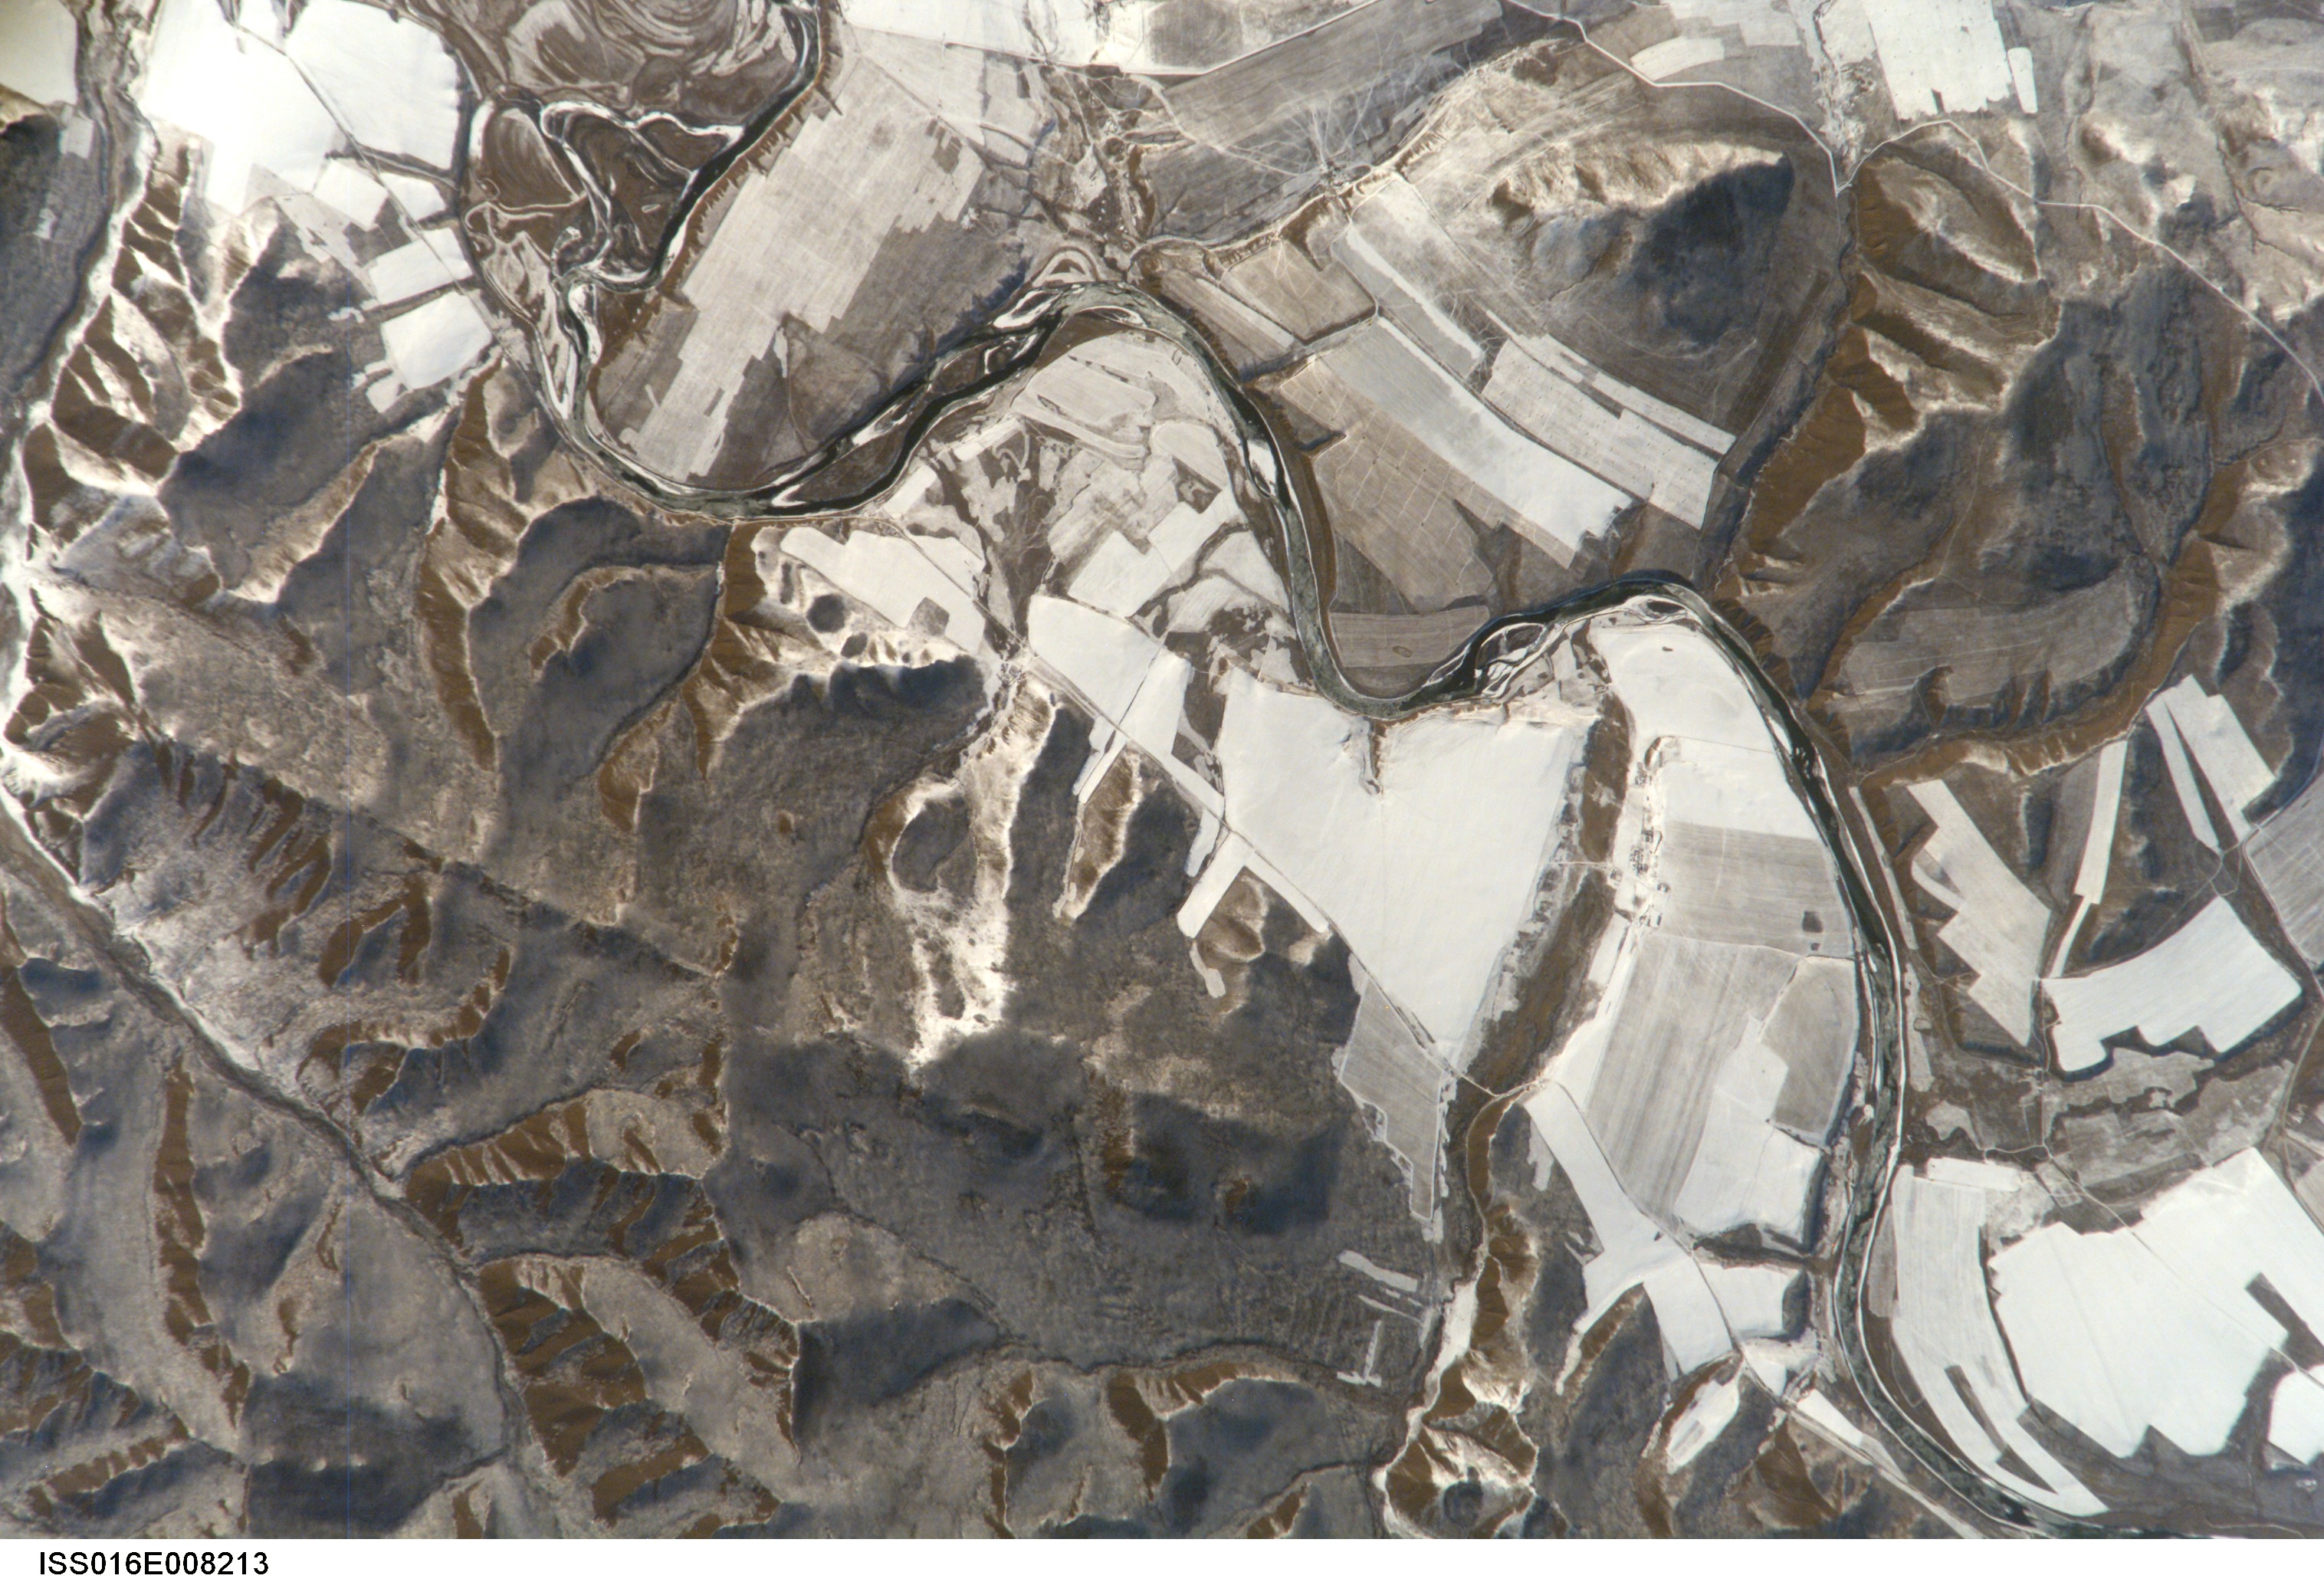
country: CHINA
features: ARGUN R., CHALBA AREA, SNOW
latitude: 51.2
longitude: 119.8
